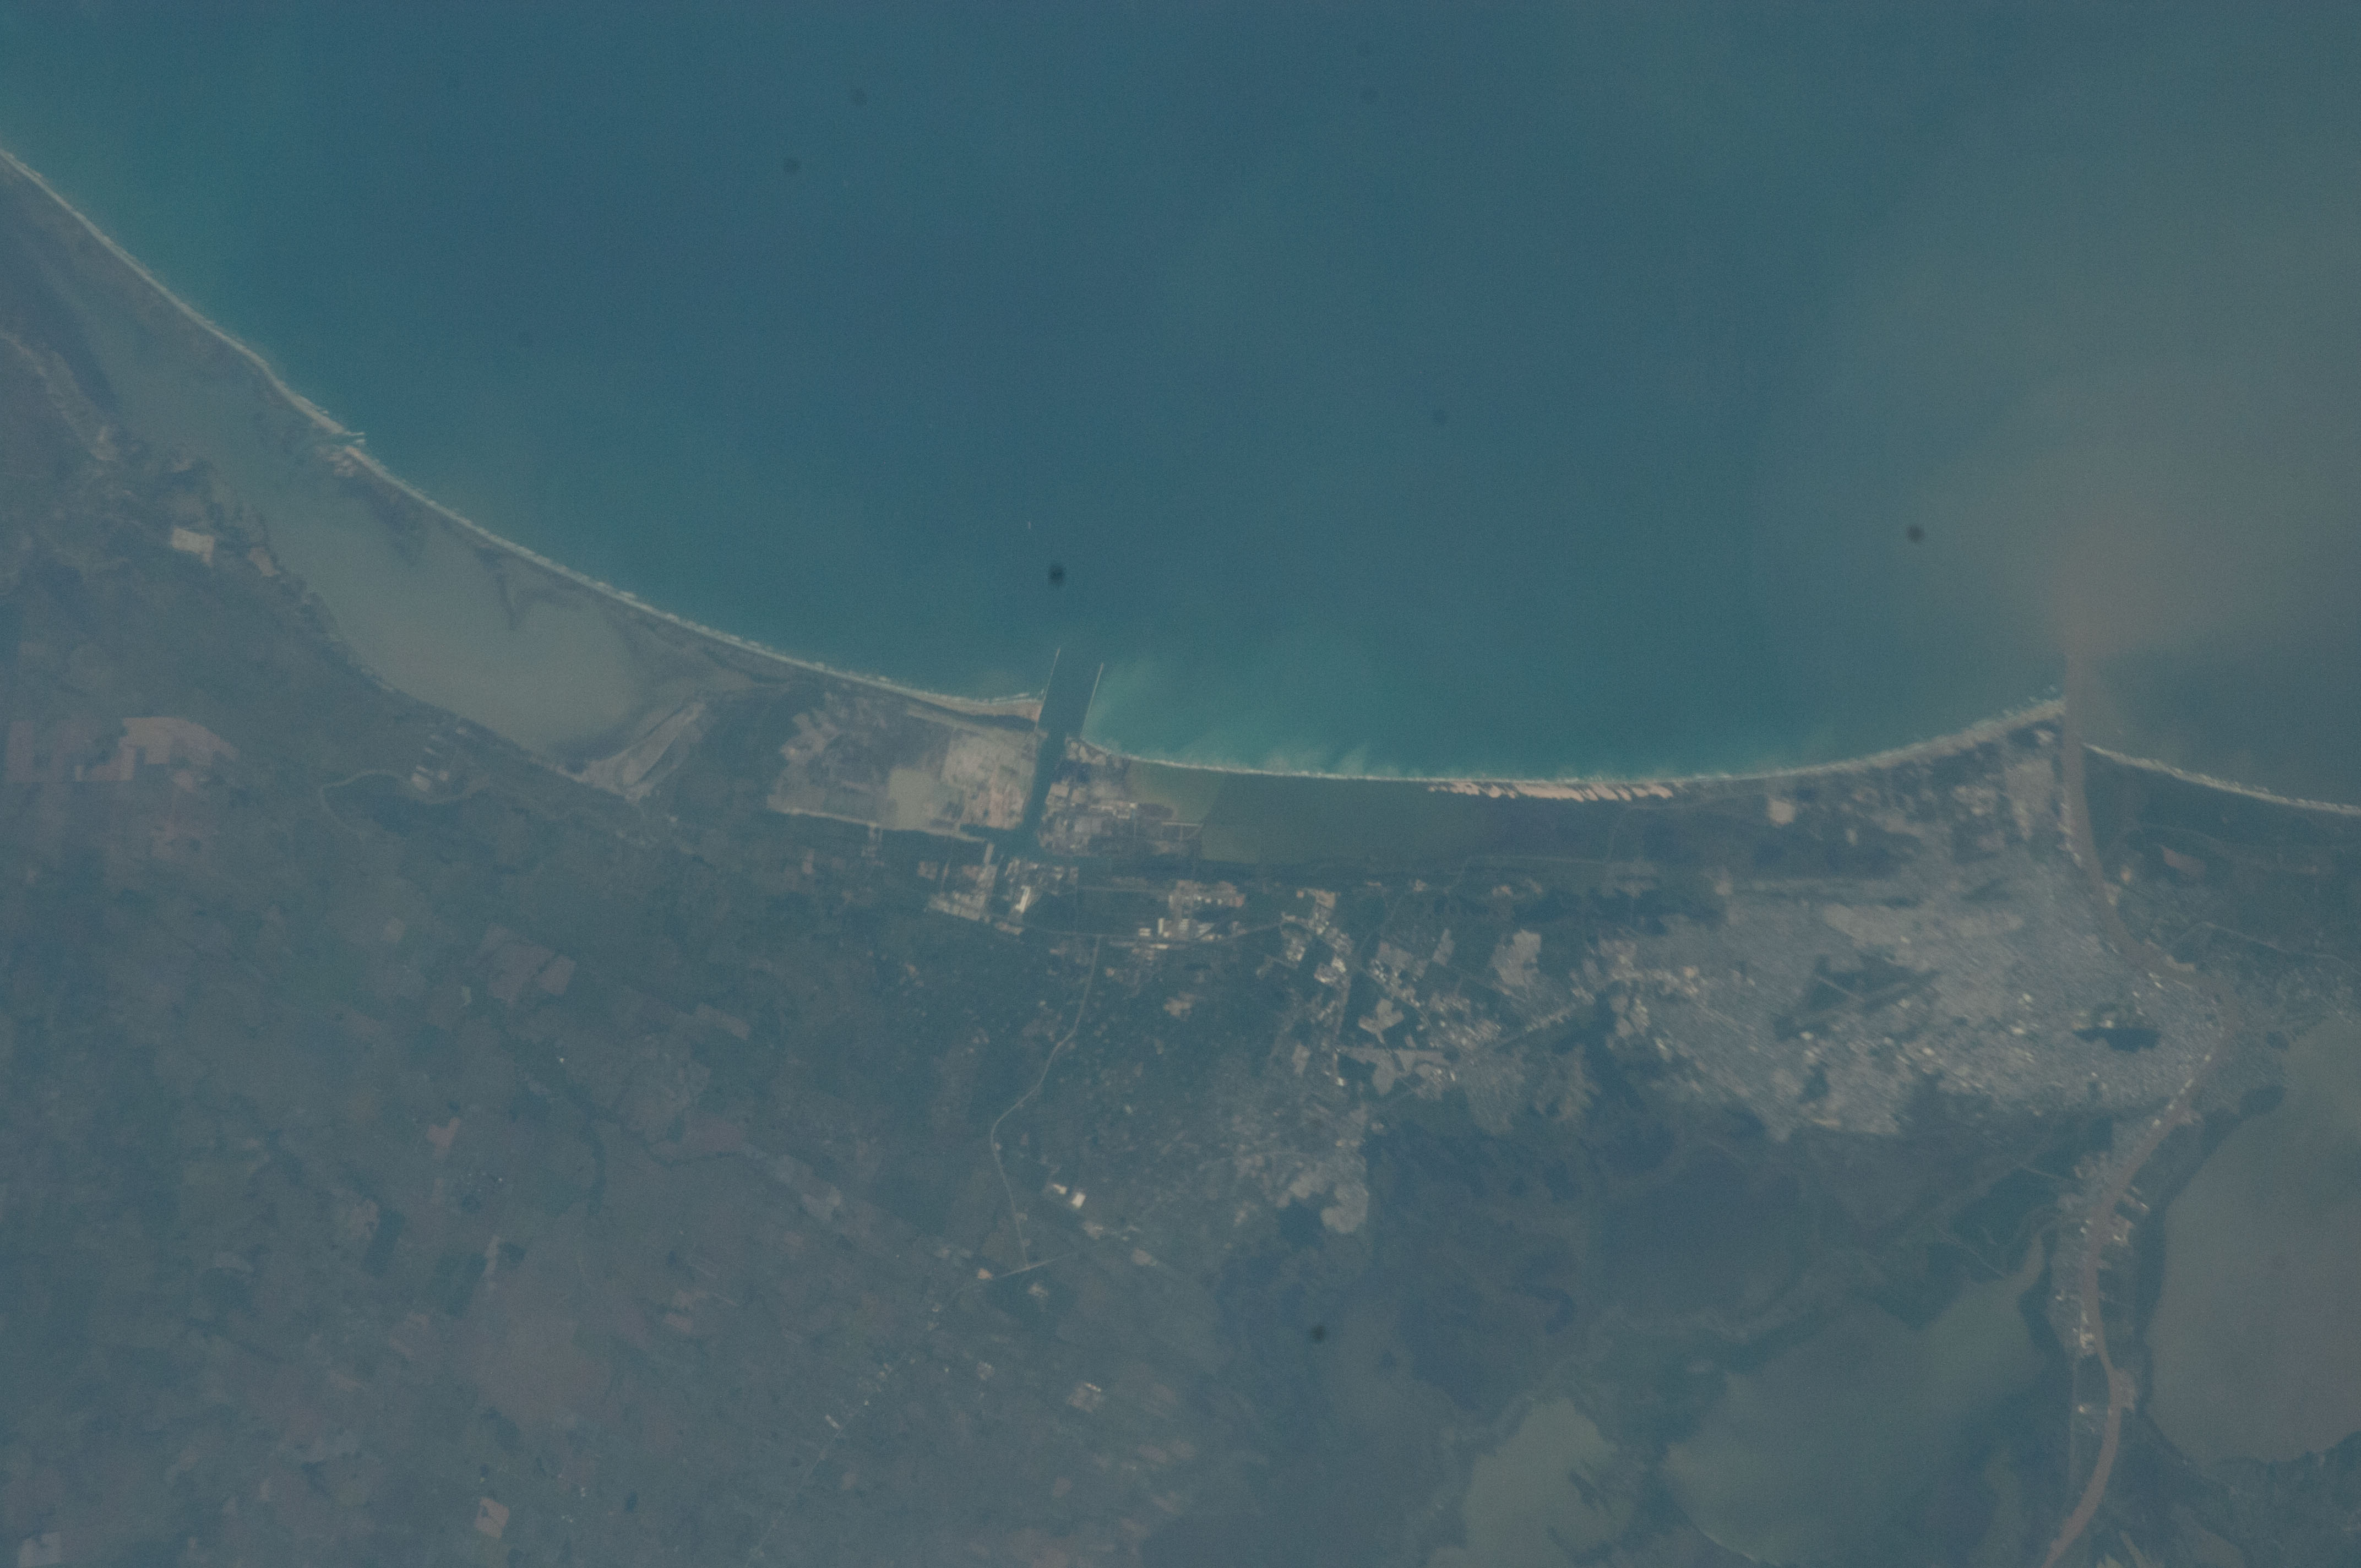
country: MEXICO
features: ALTAMIRA, GULF OF MEXICO
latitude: 22.4
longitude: -97.9
